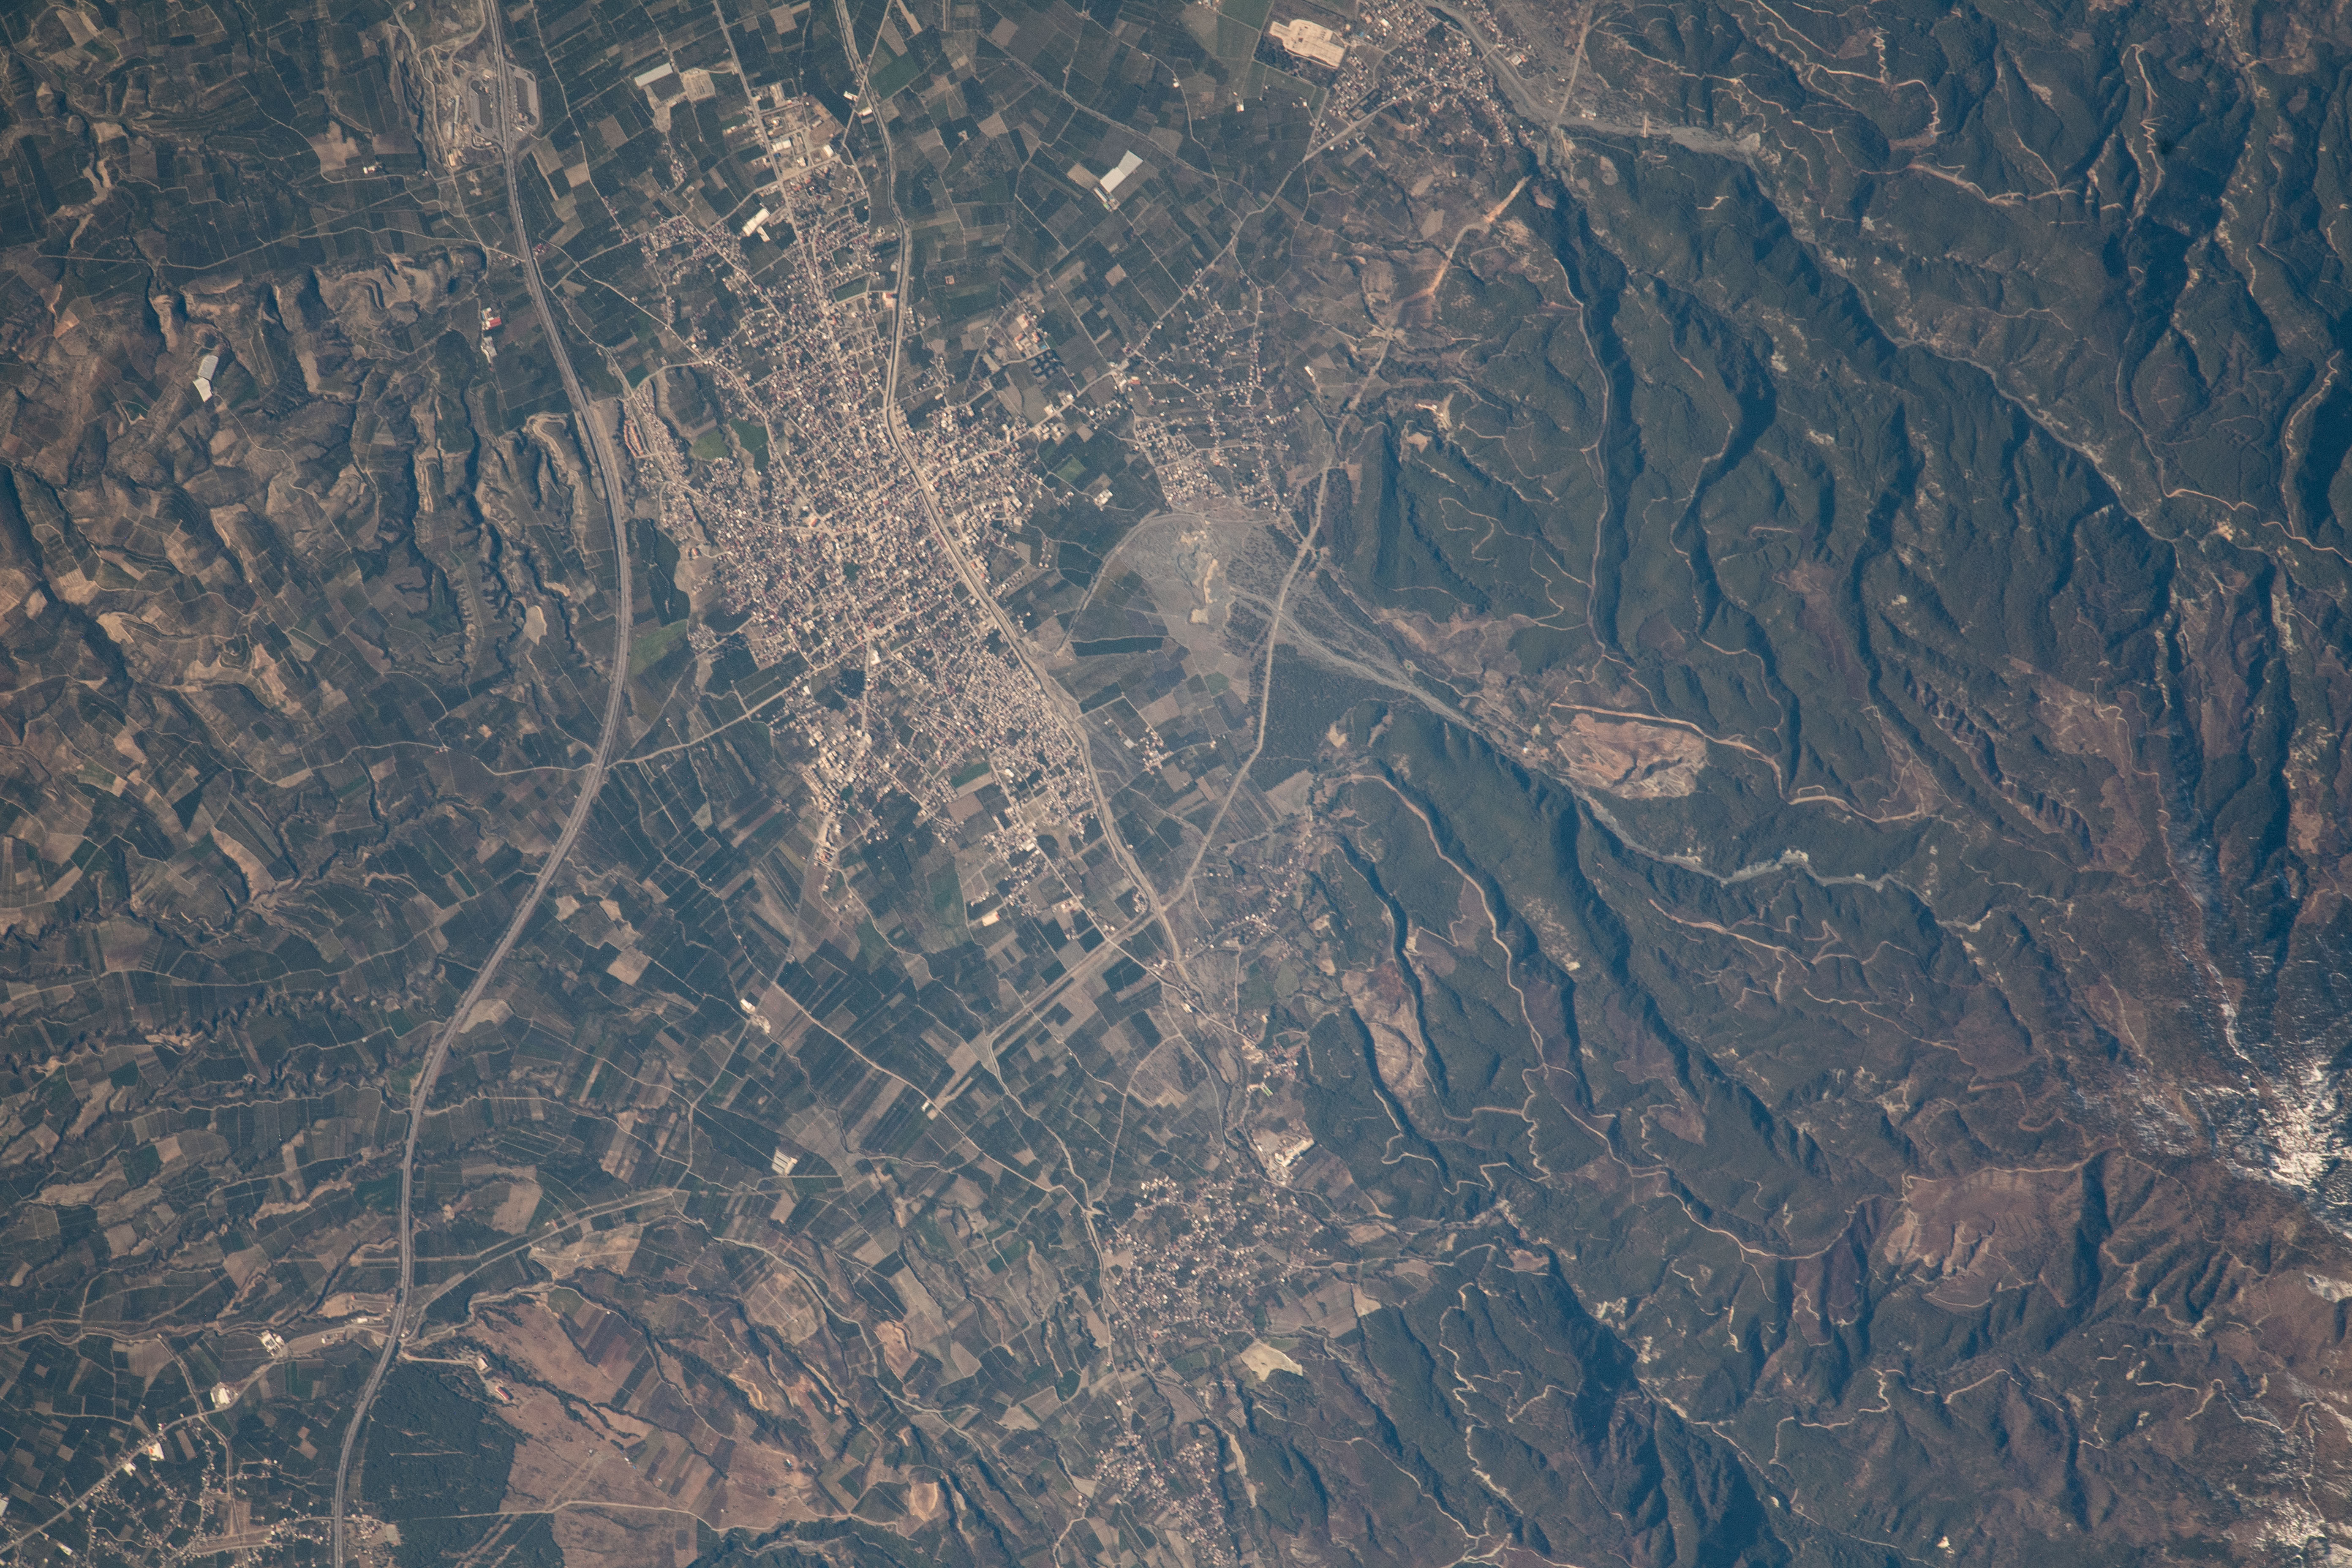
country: TURKEY
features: ERZIN
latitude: 37.0
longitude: 36.2
